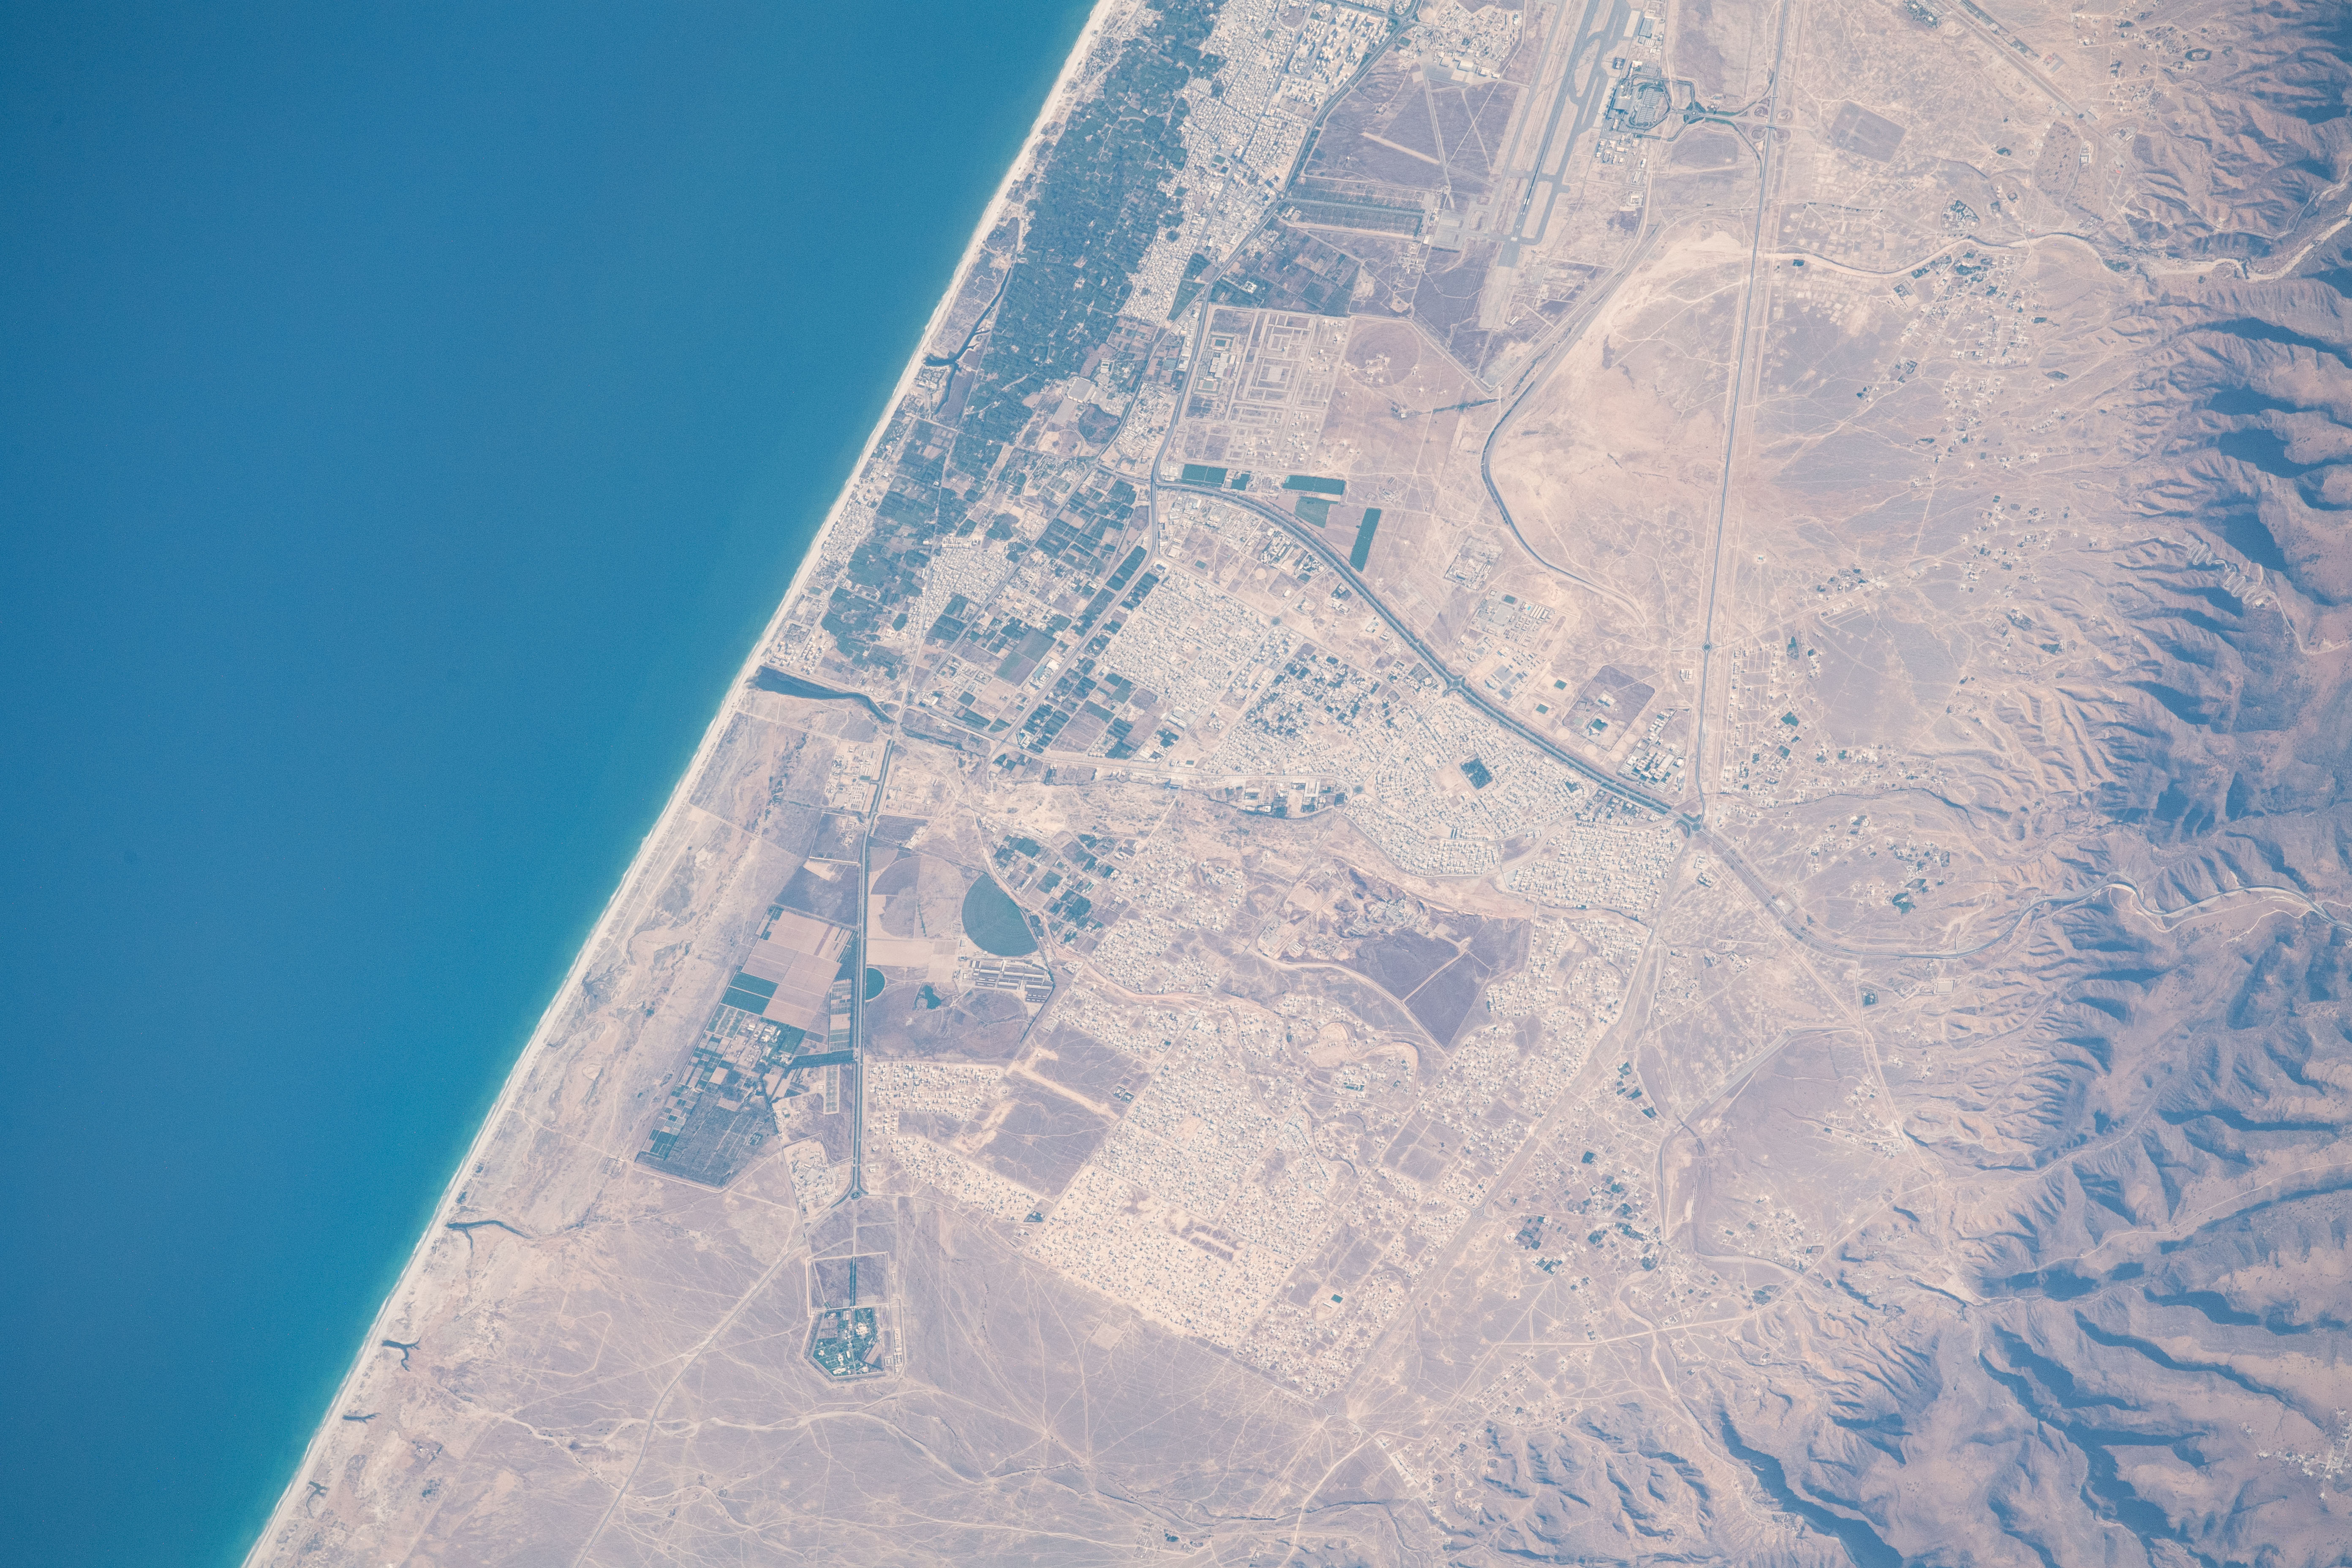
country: OMAN
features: SUDH, AS SAADAH PARK
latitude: 17.1
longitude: 54.2
